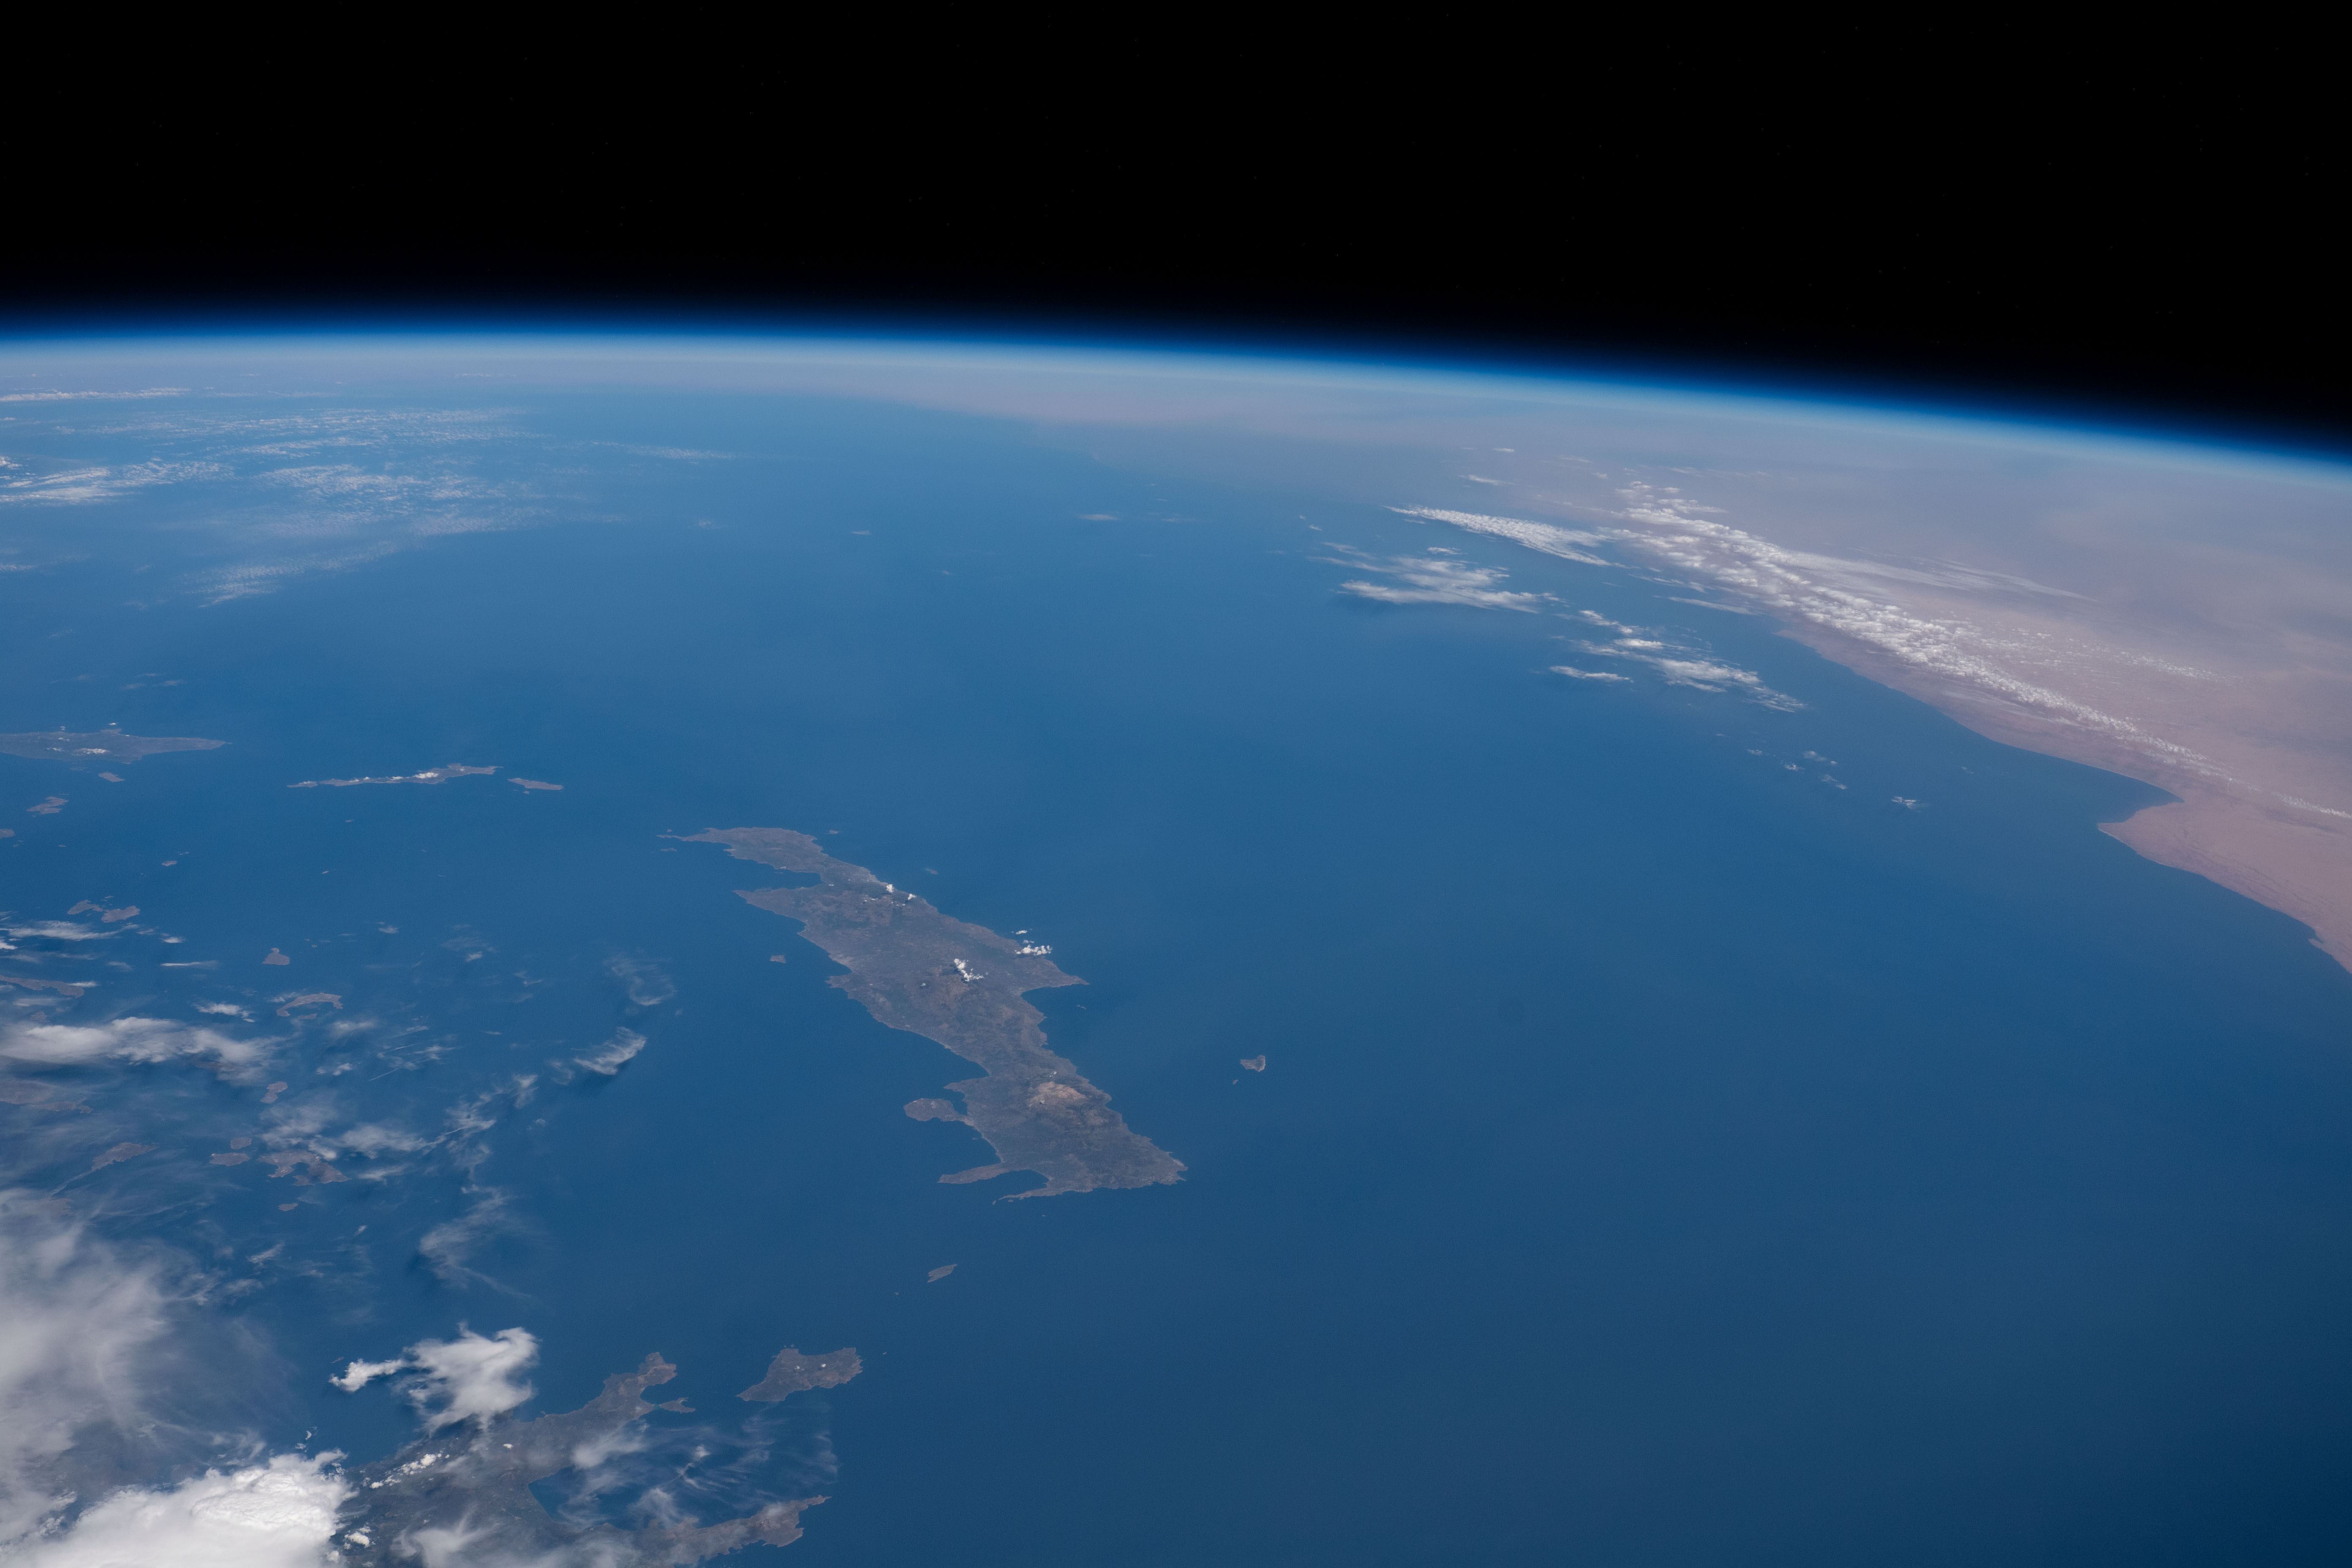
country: ITALY
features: MIRES, TUBRUQ, STENO KASOUY, KASOS, KYTHIRA, ANTIKYTHIRA, MEDITERRANEAN SEA, LIBYAN SEA, DERNA, ORMOS MESARAS, MATALA, POMPIA, AYIOS IOANNIS, LIMB
